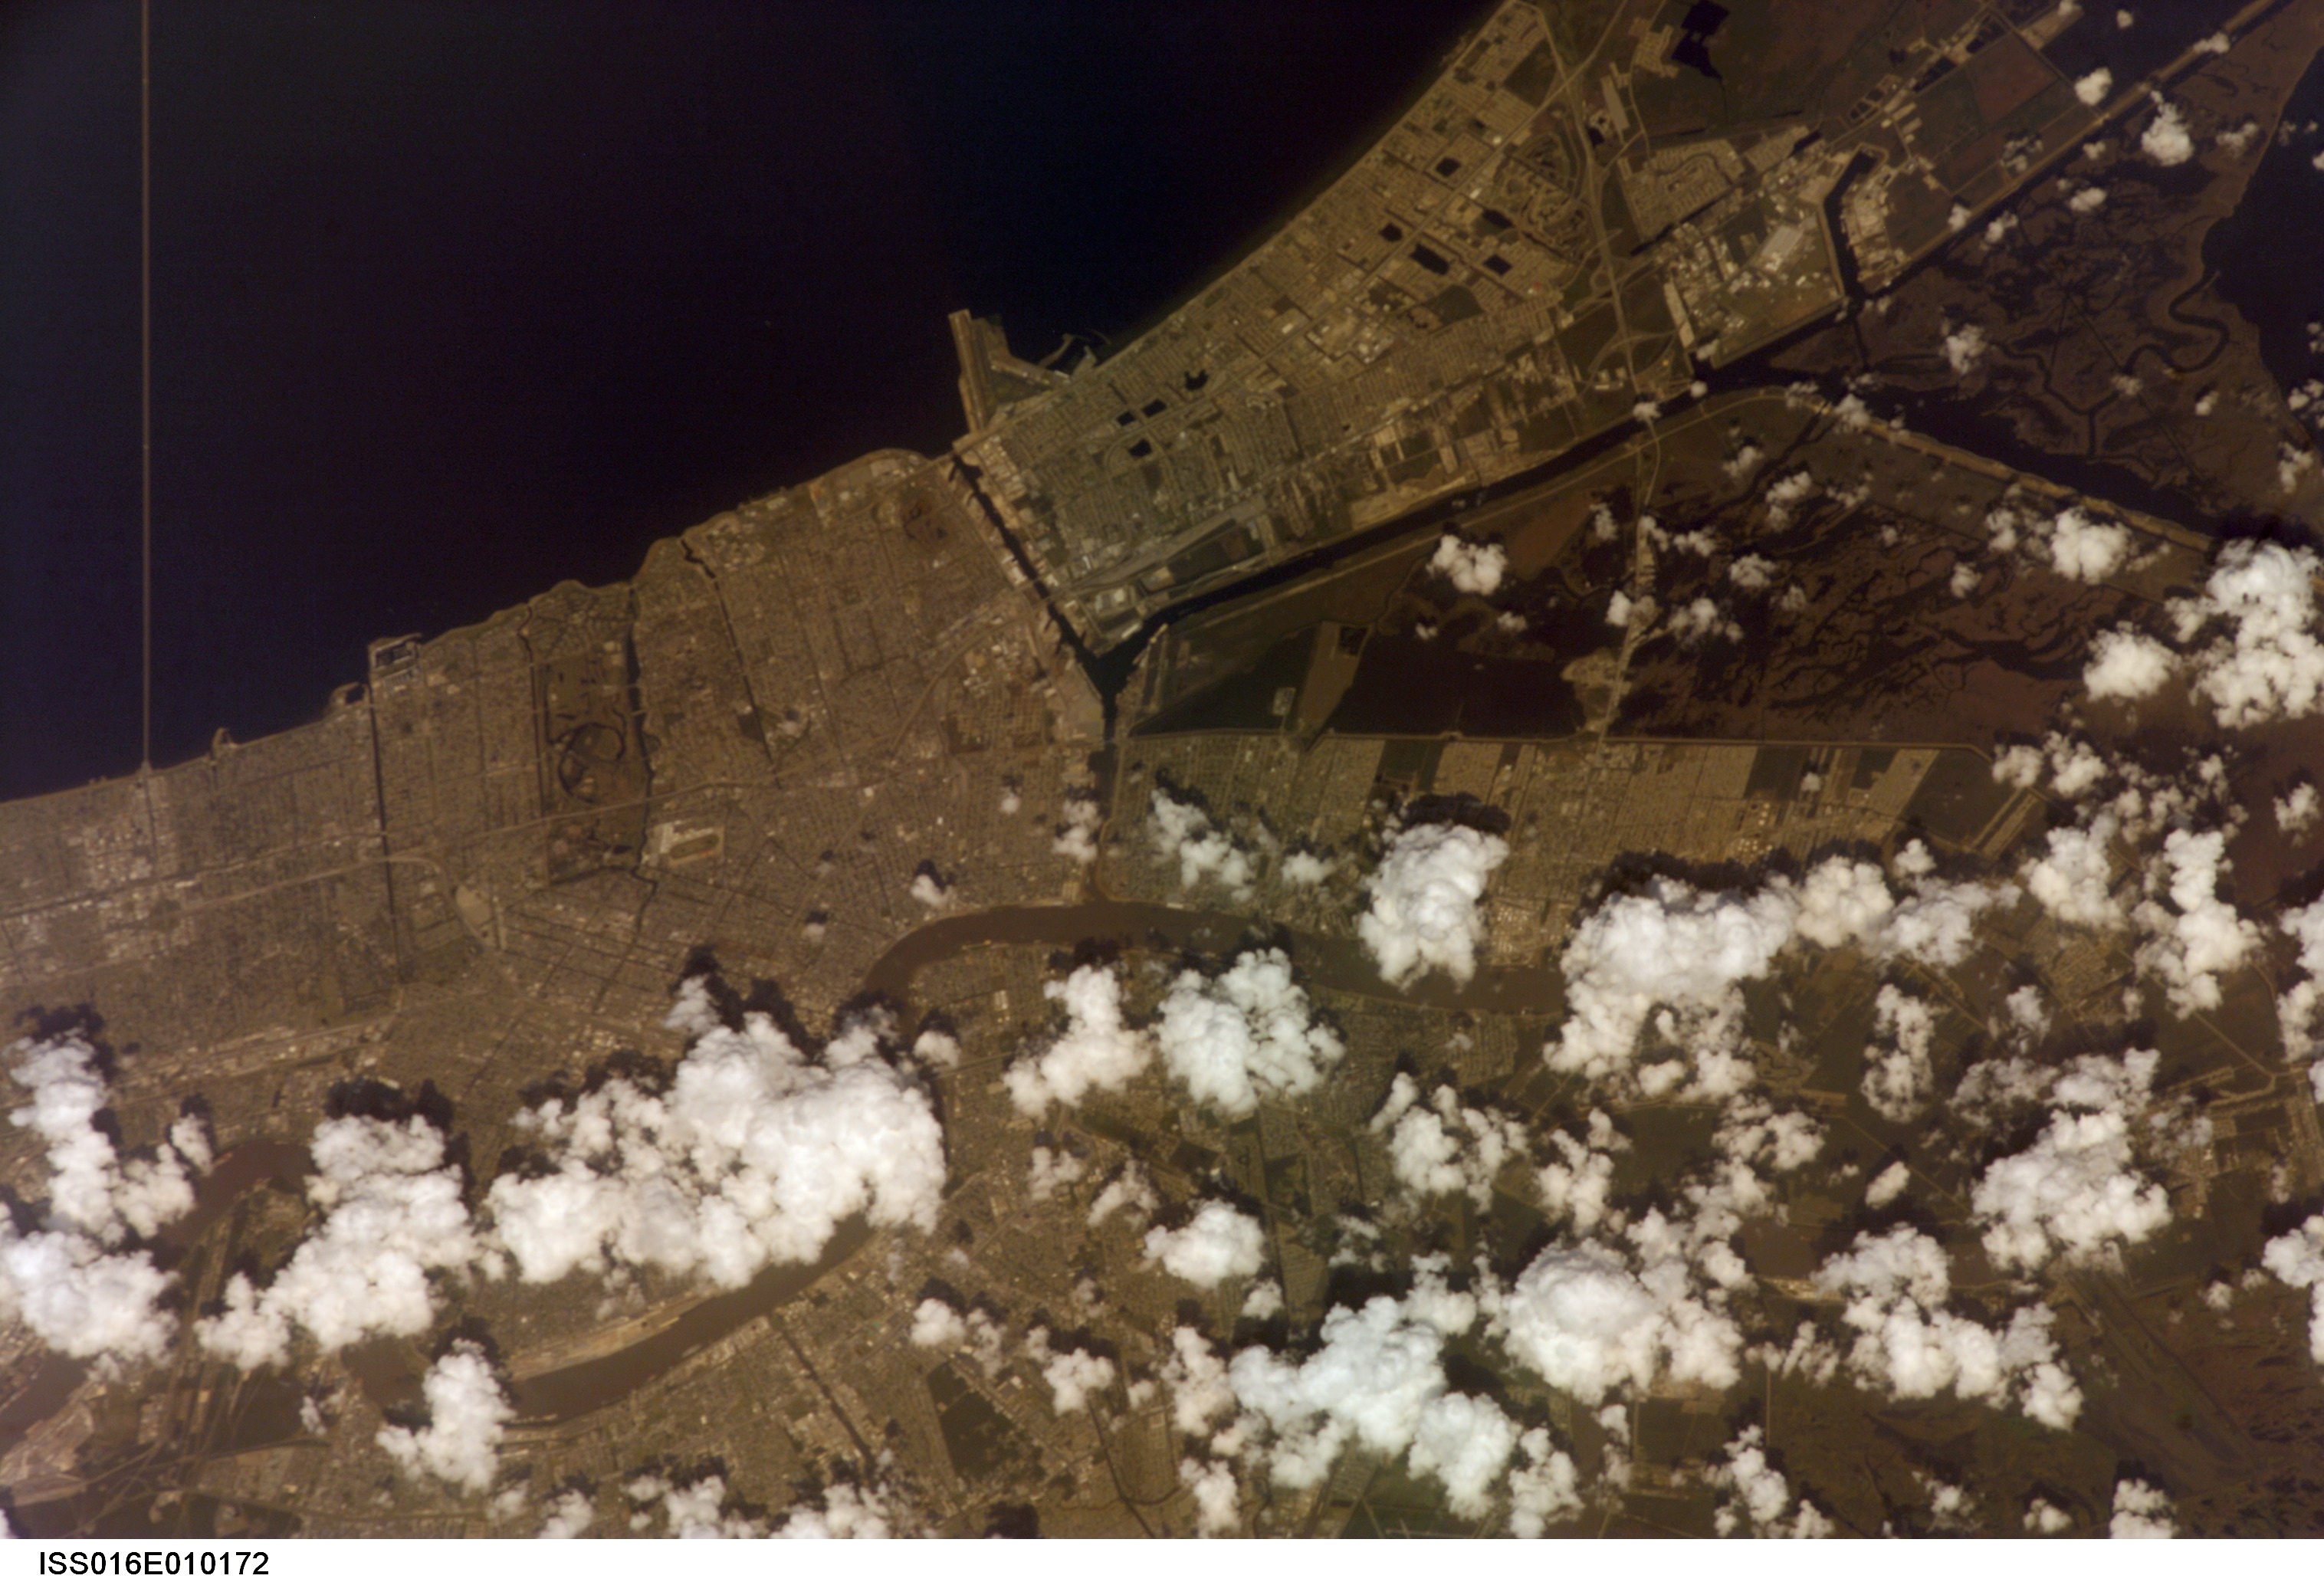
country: USA-LOUISIANA
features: INNER HARBOR NAV. CANAL, MICHOUD
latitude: 30.0
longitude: -90.0
